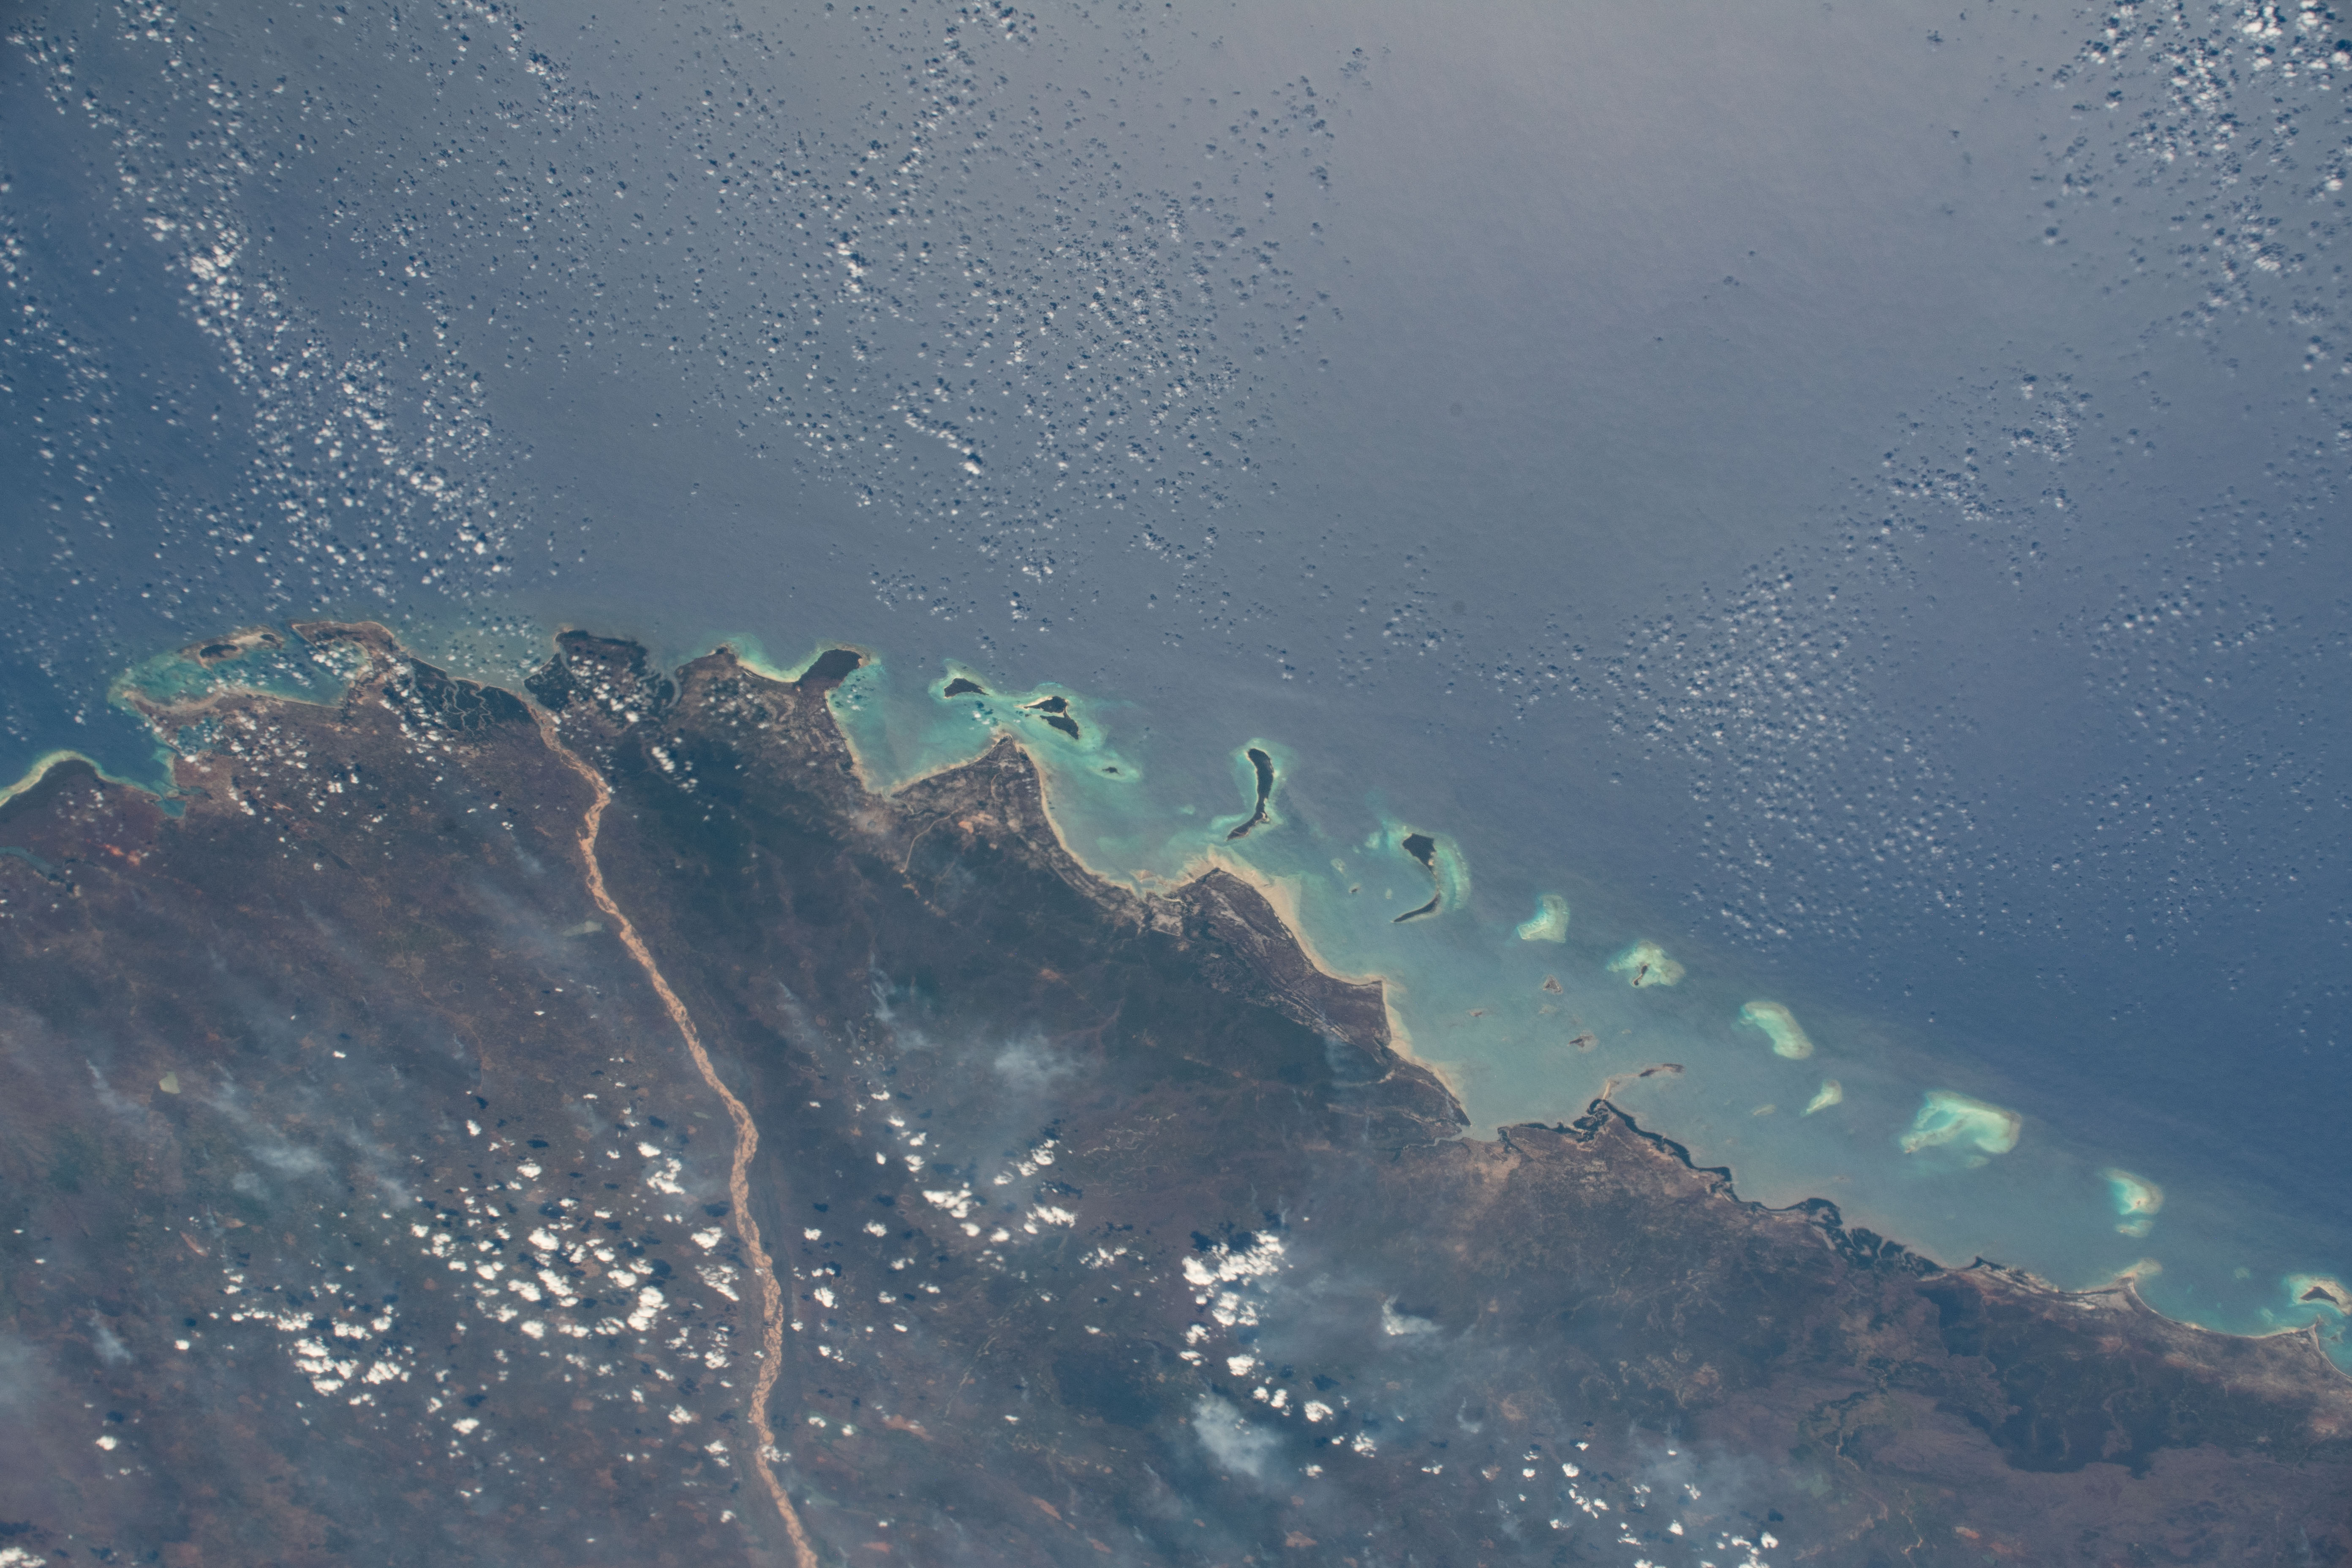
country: MOZAMBIQUE
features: ROVUMA RIVER, AFUNGI CANYON, VAMIZI CANYON, TAMBUZI CANYON
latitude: -11.0
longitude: 40.7
